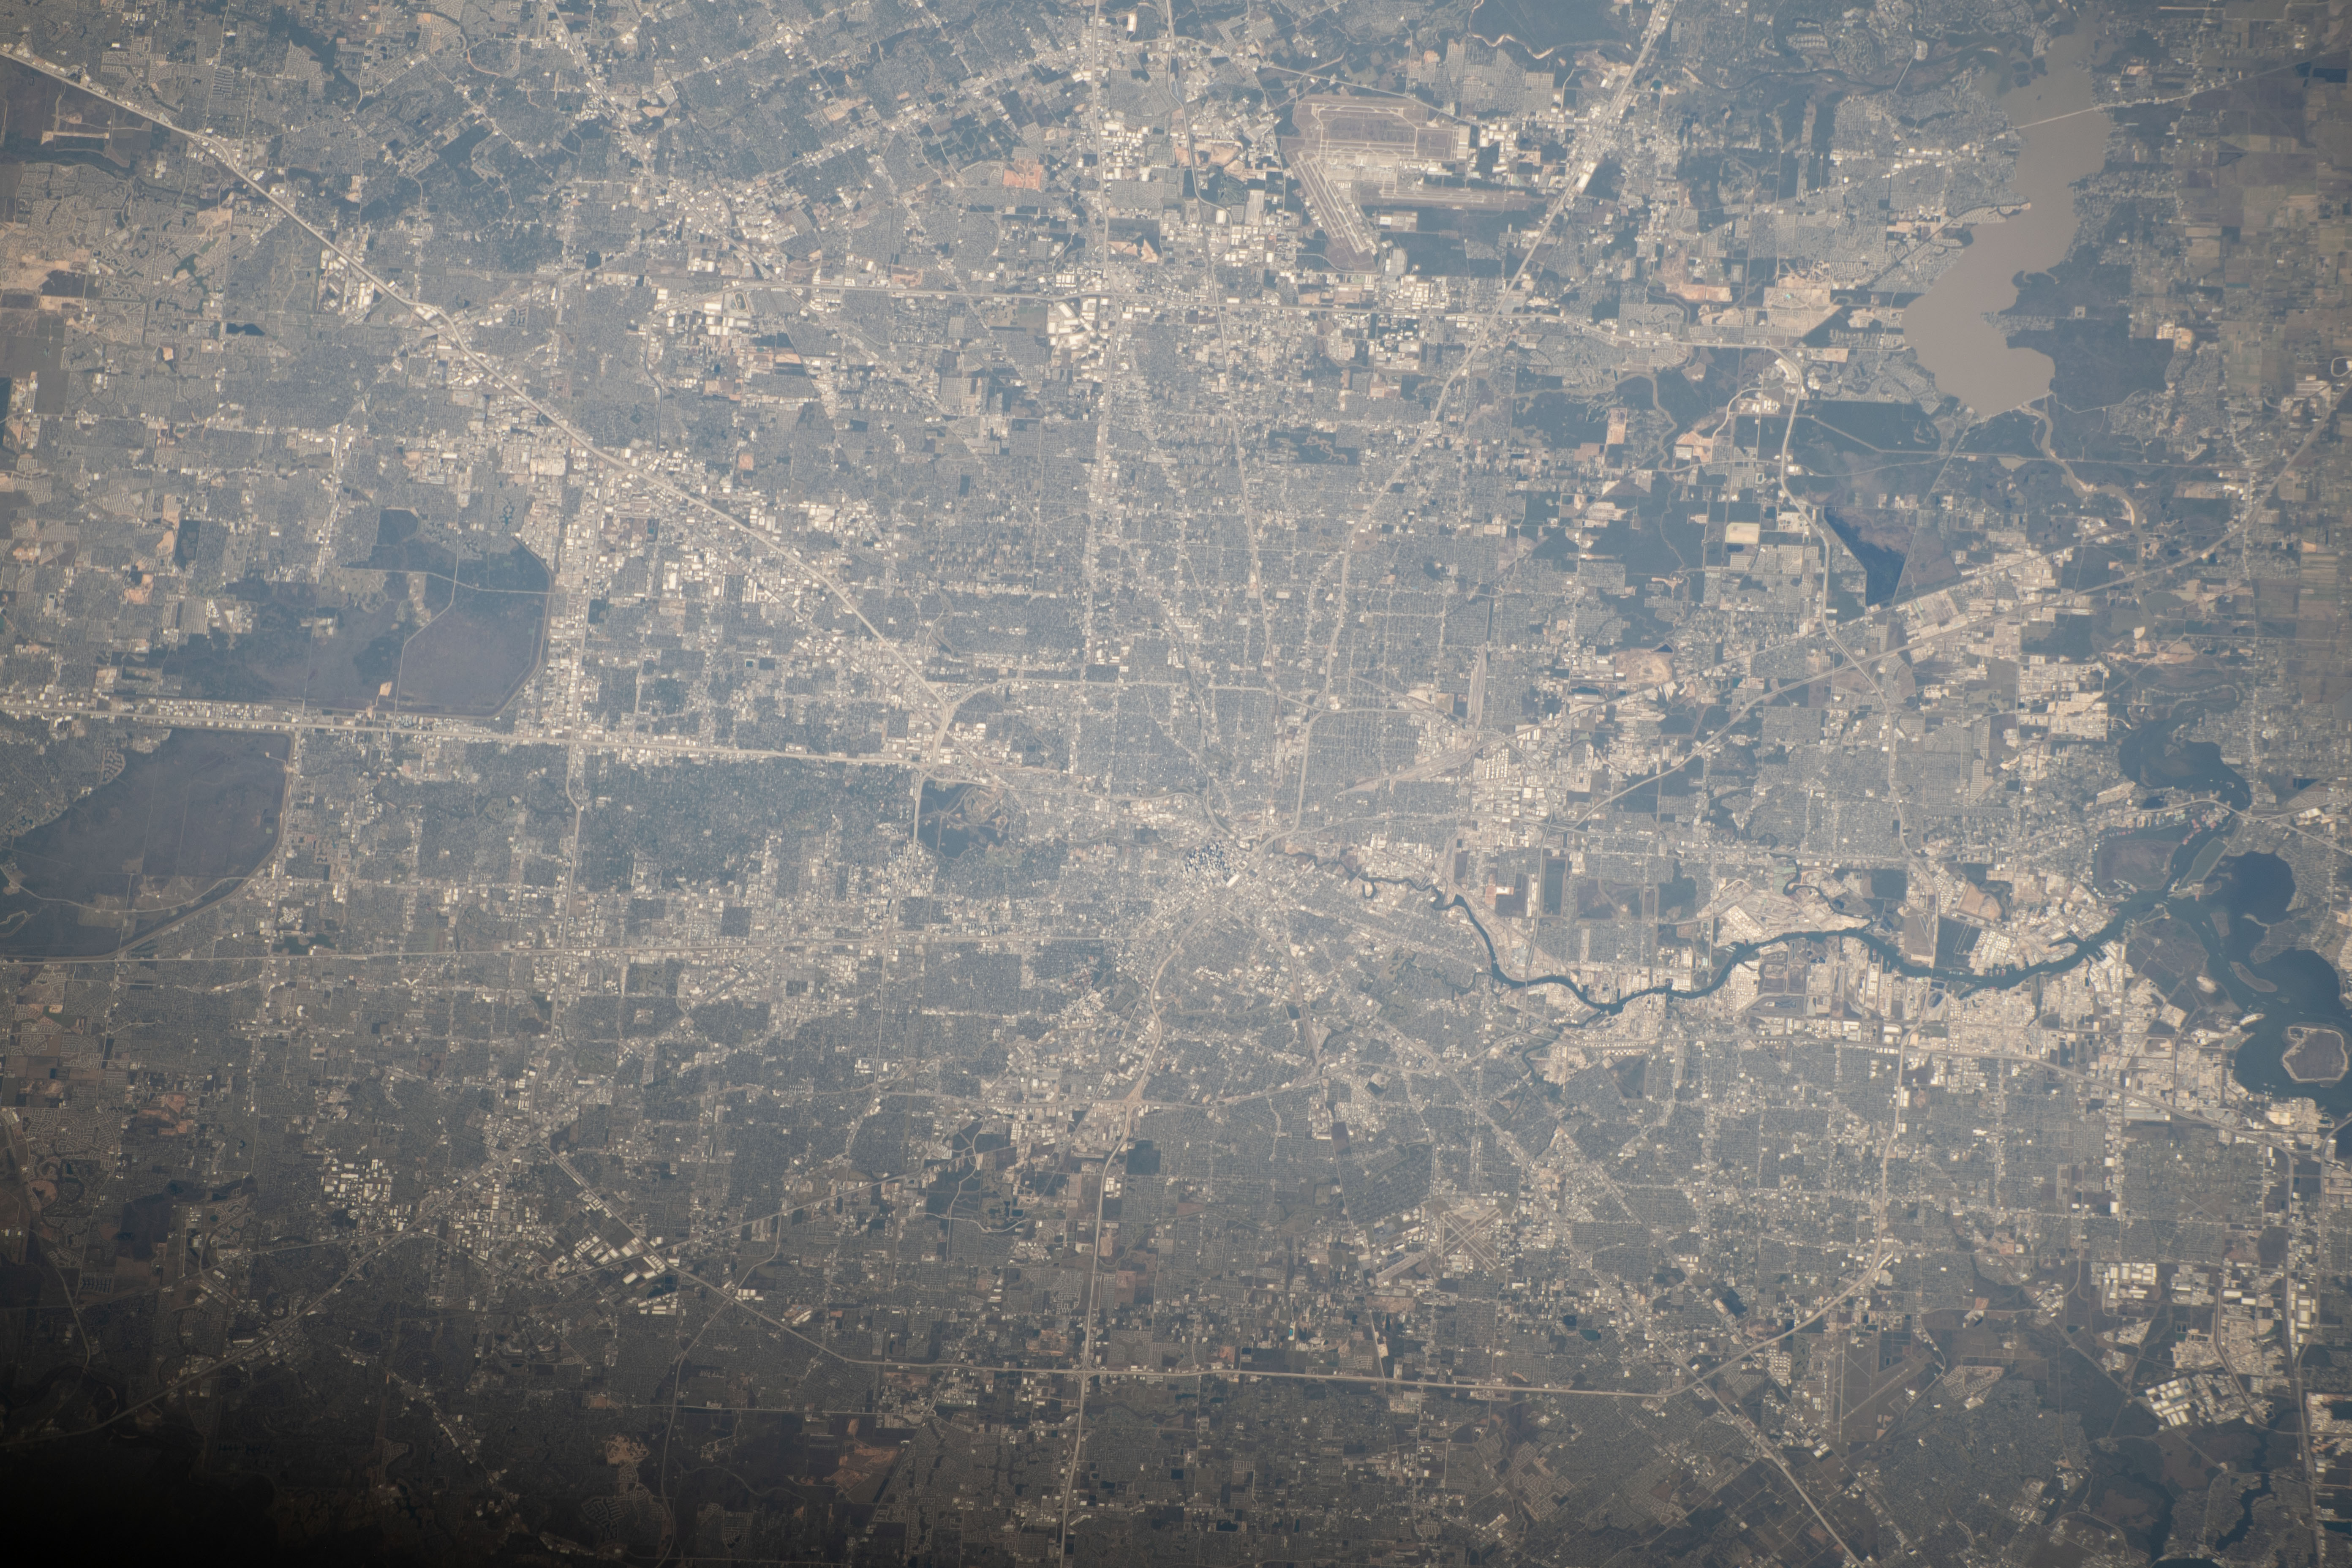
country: USA-TEXAS
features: HOUSTON
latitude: 29.8
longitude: -95.4
